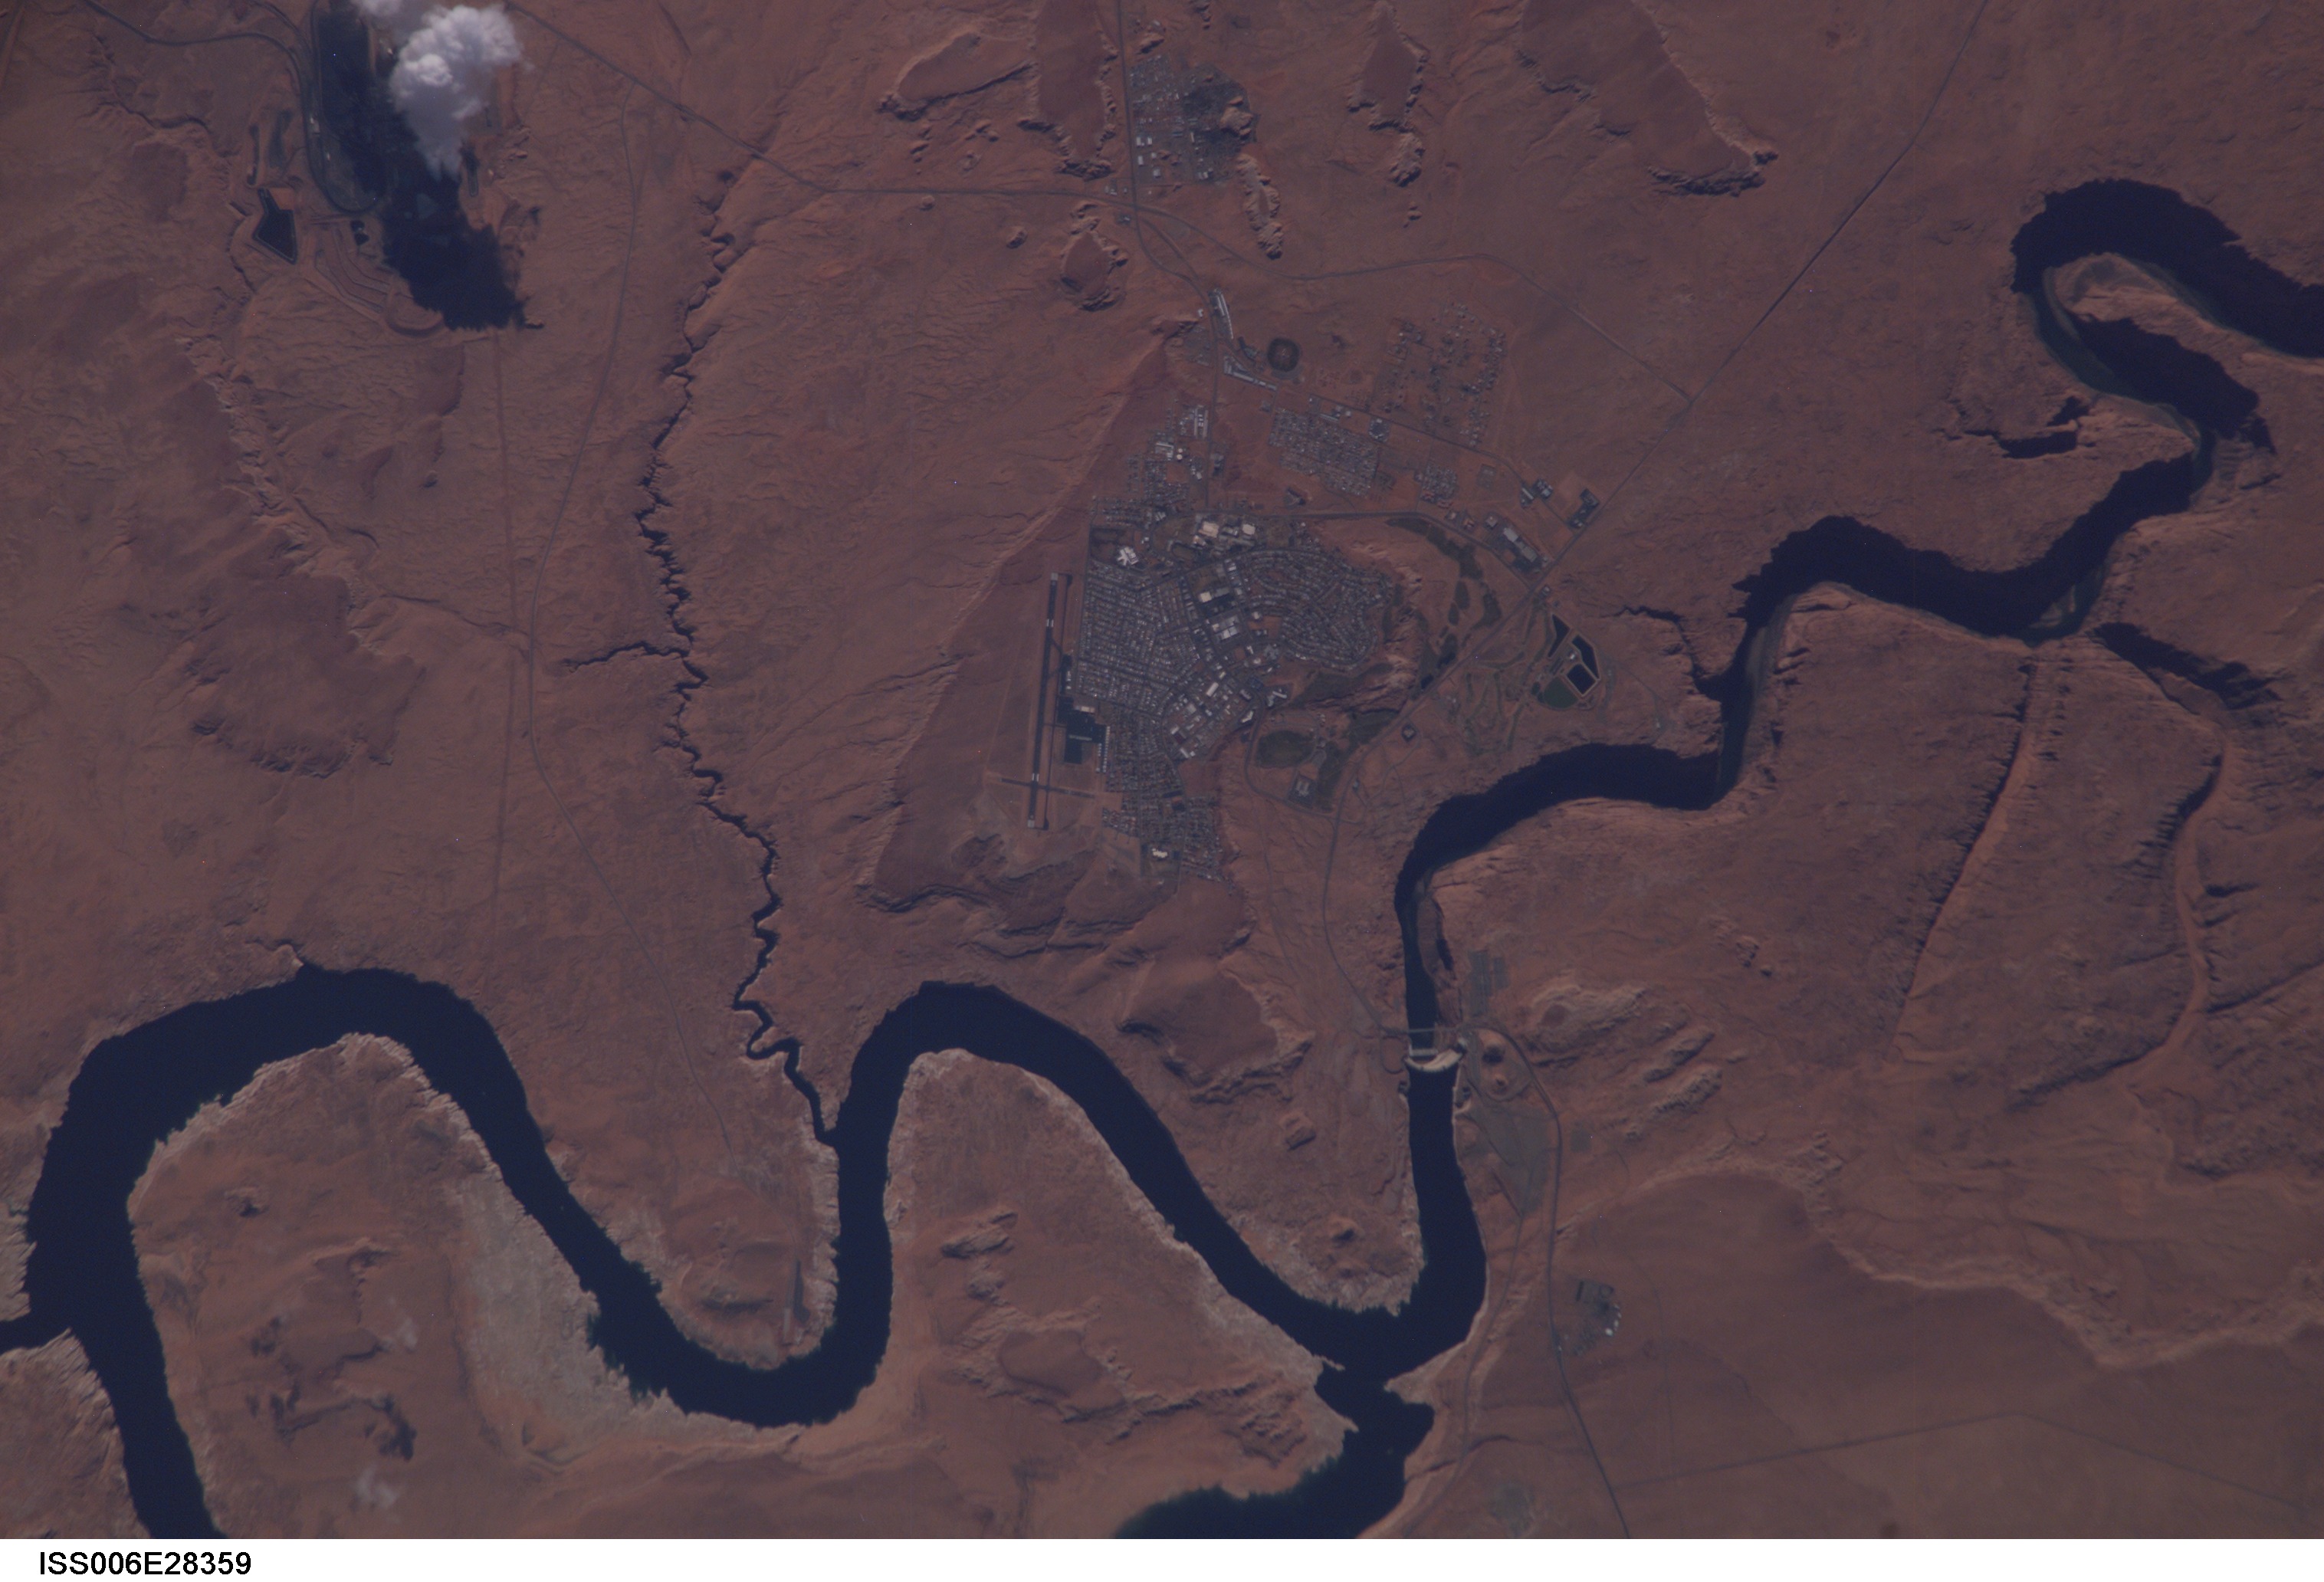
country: USA-ARIZONA
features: PAGE, GLEN CANYON DAM
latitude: 37.0
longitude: -111.5
